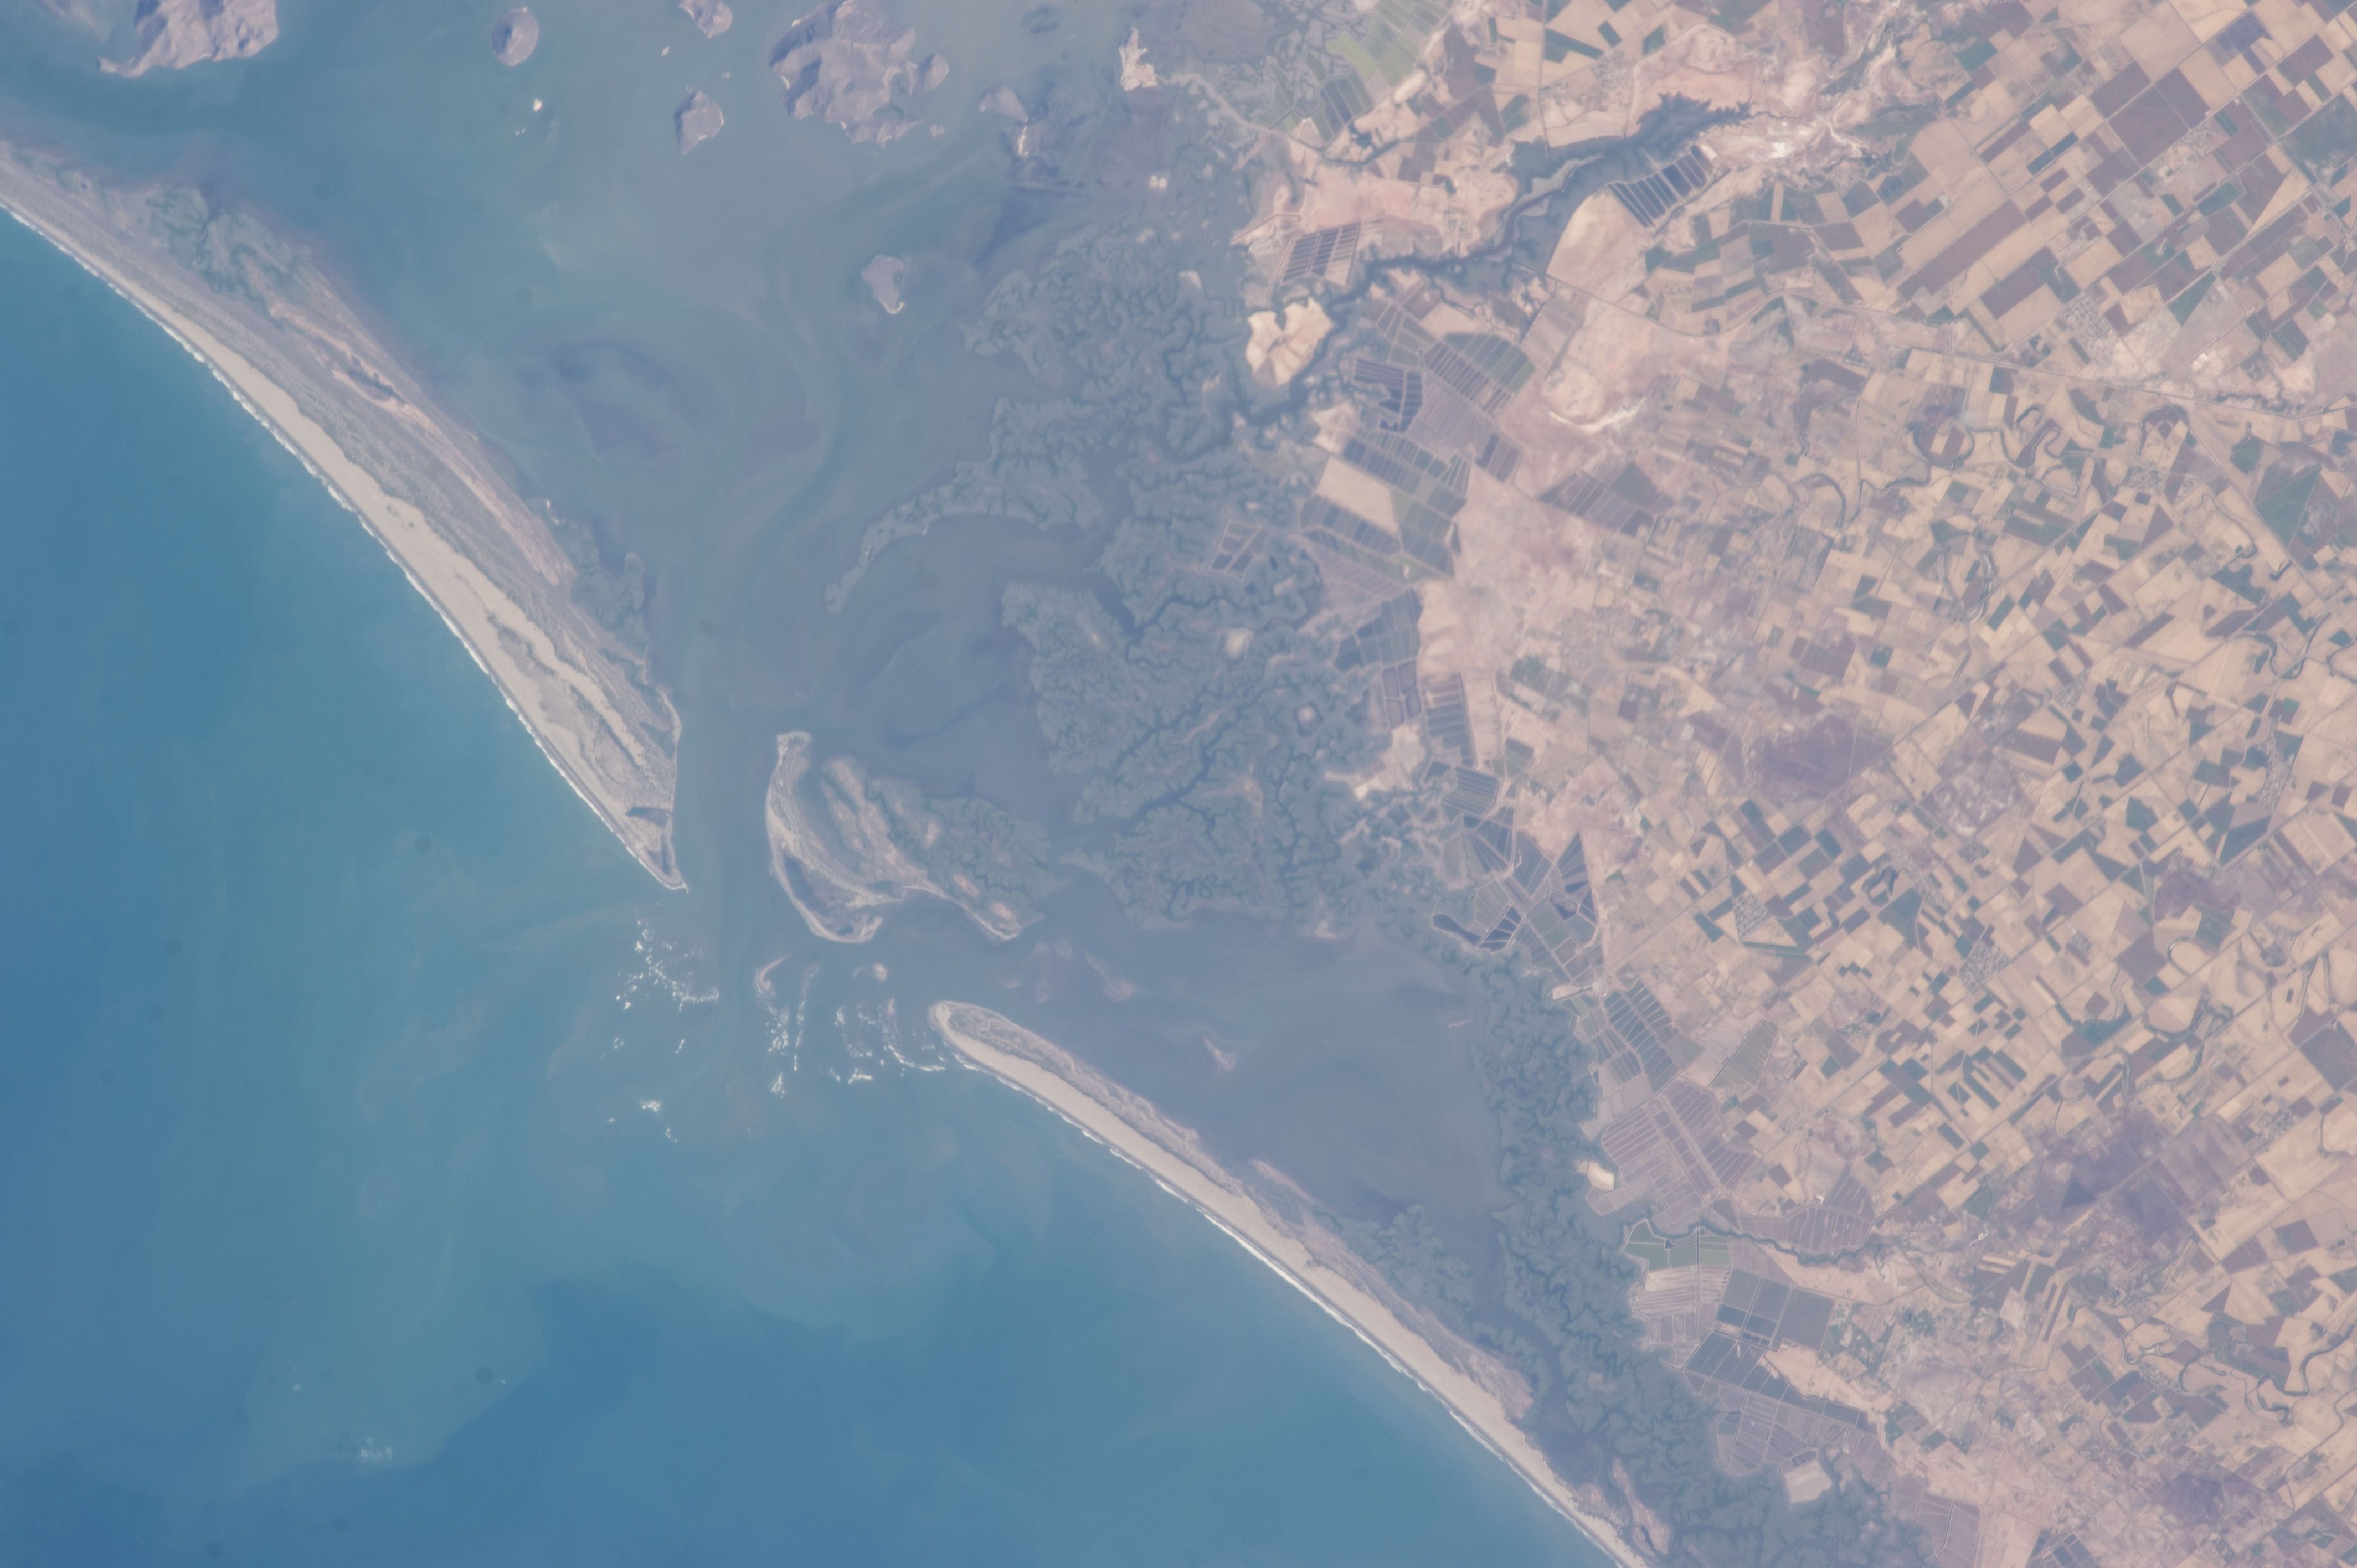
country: MEXICO
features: COAST, SAN IGNACIO ISLAND, FARMLAND, PACIFIC OCEAN
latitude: 25.4
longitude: -108.7
